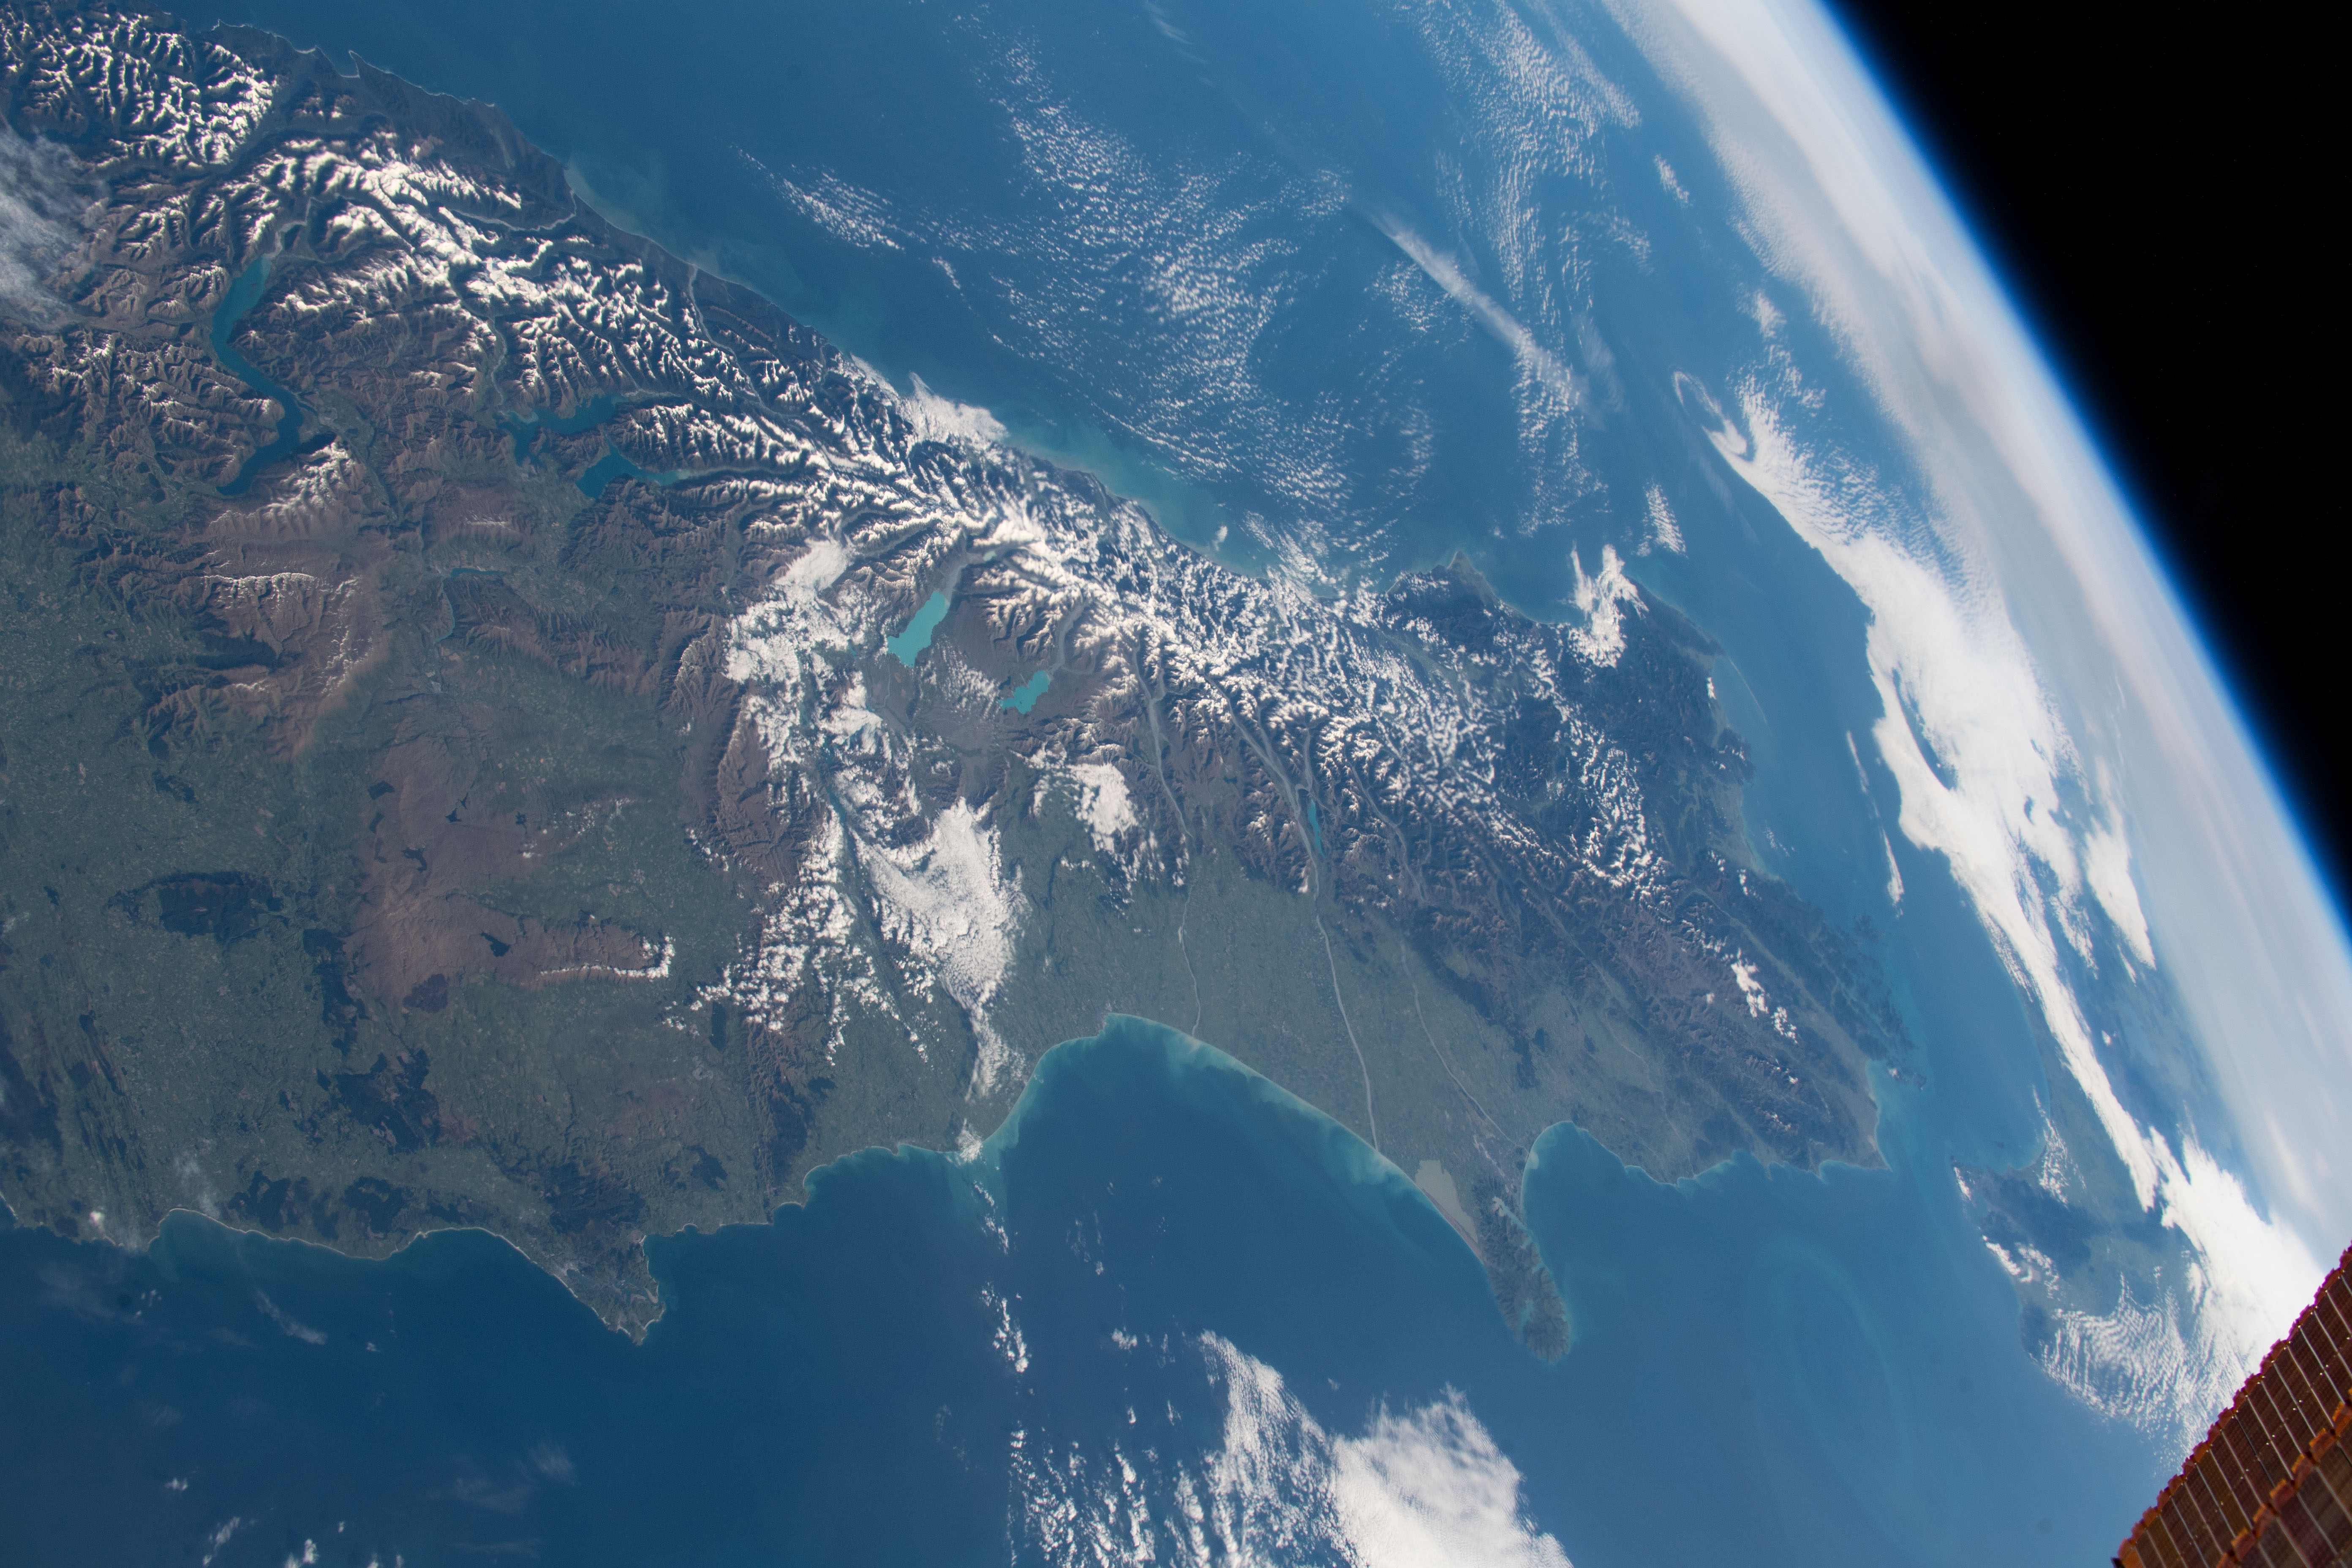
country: NEW ZEALAND-SI
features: NEW ZELAND, SOUTH ISLAND, SOUTHERN ALPS MOUNTAINS, LAKE PUKAKI, LAKE TEKAPO
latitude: -43.5
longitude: 171.0
